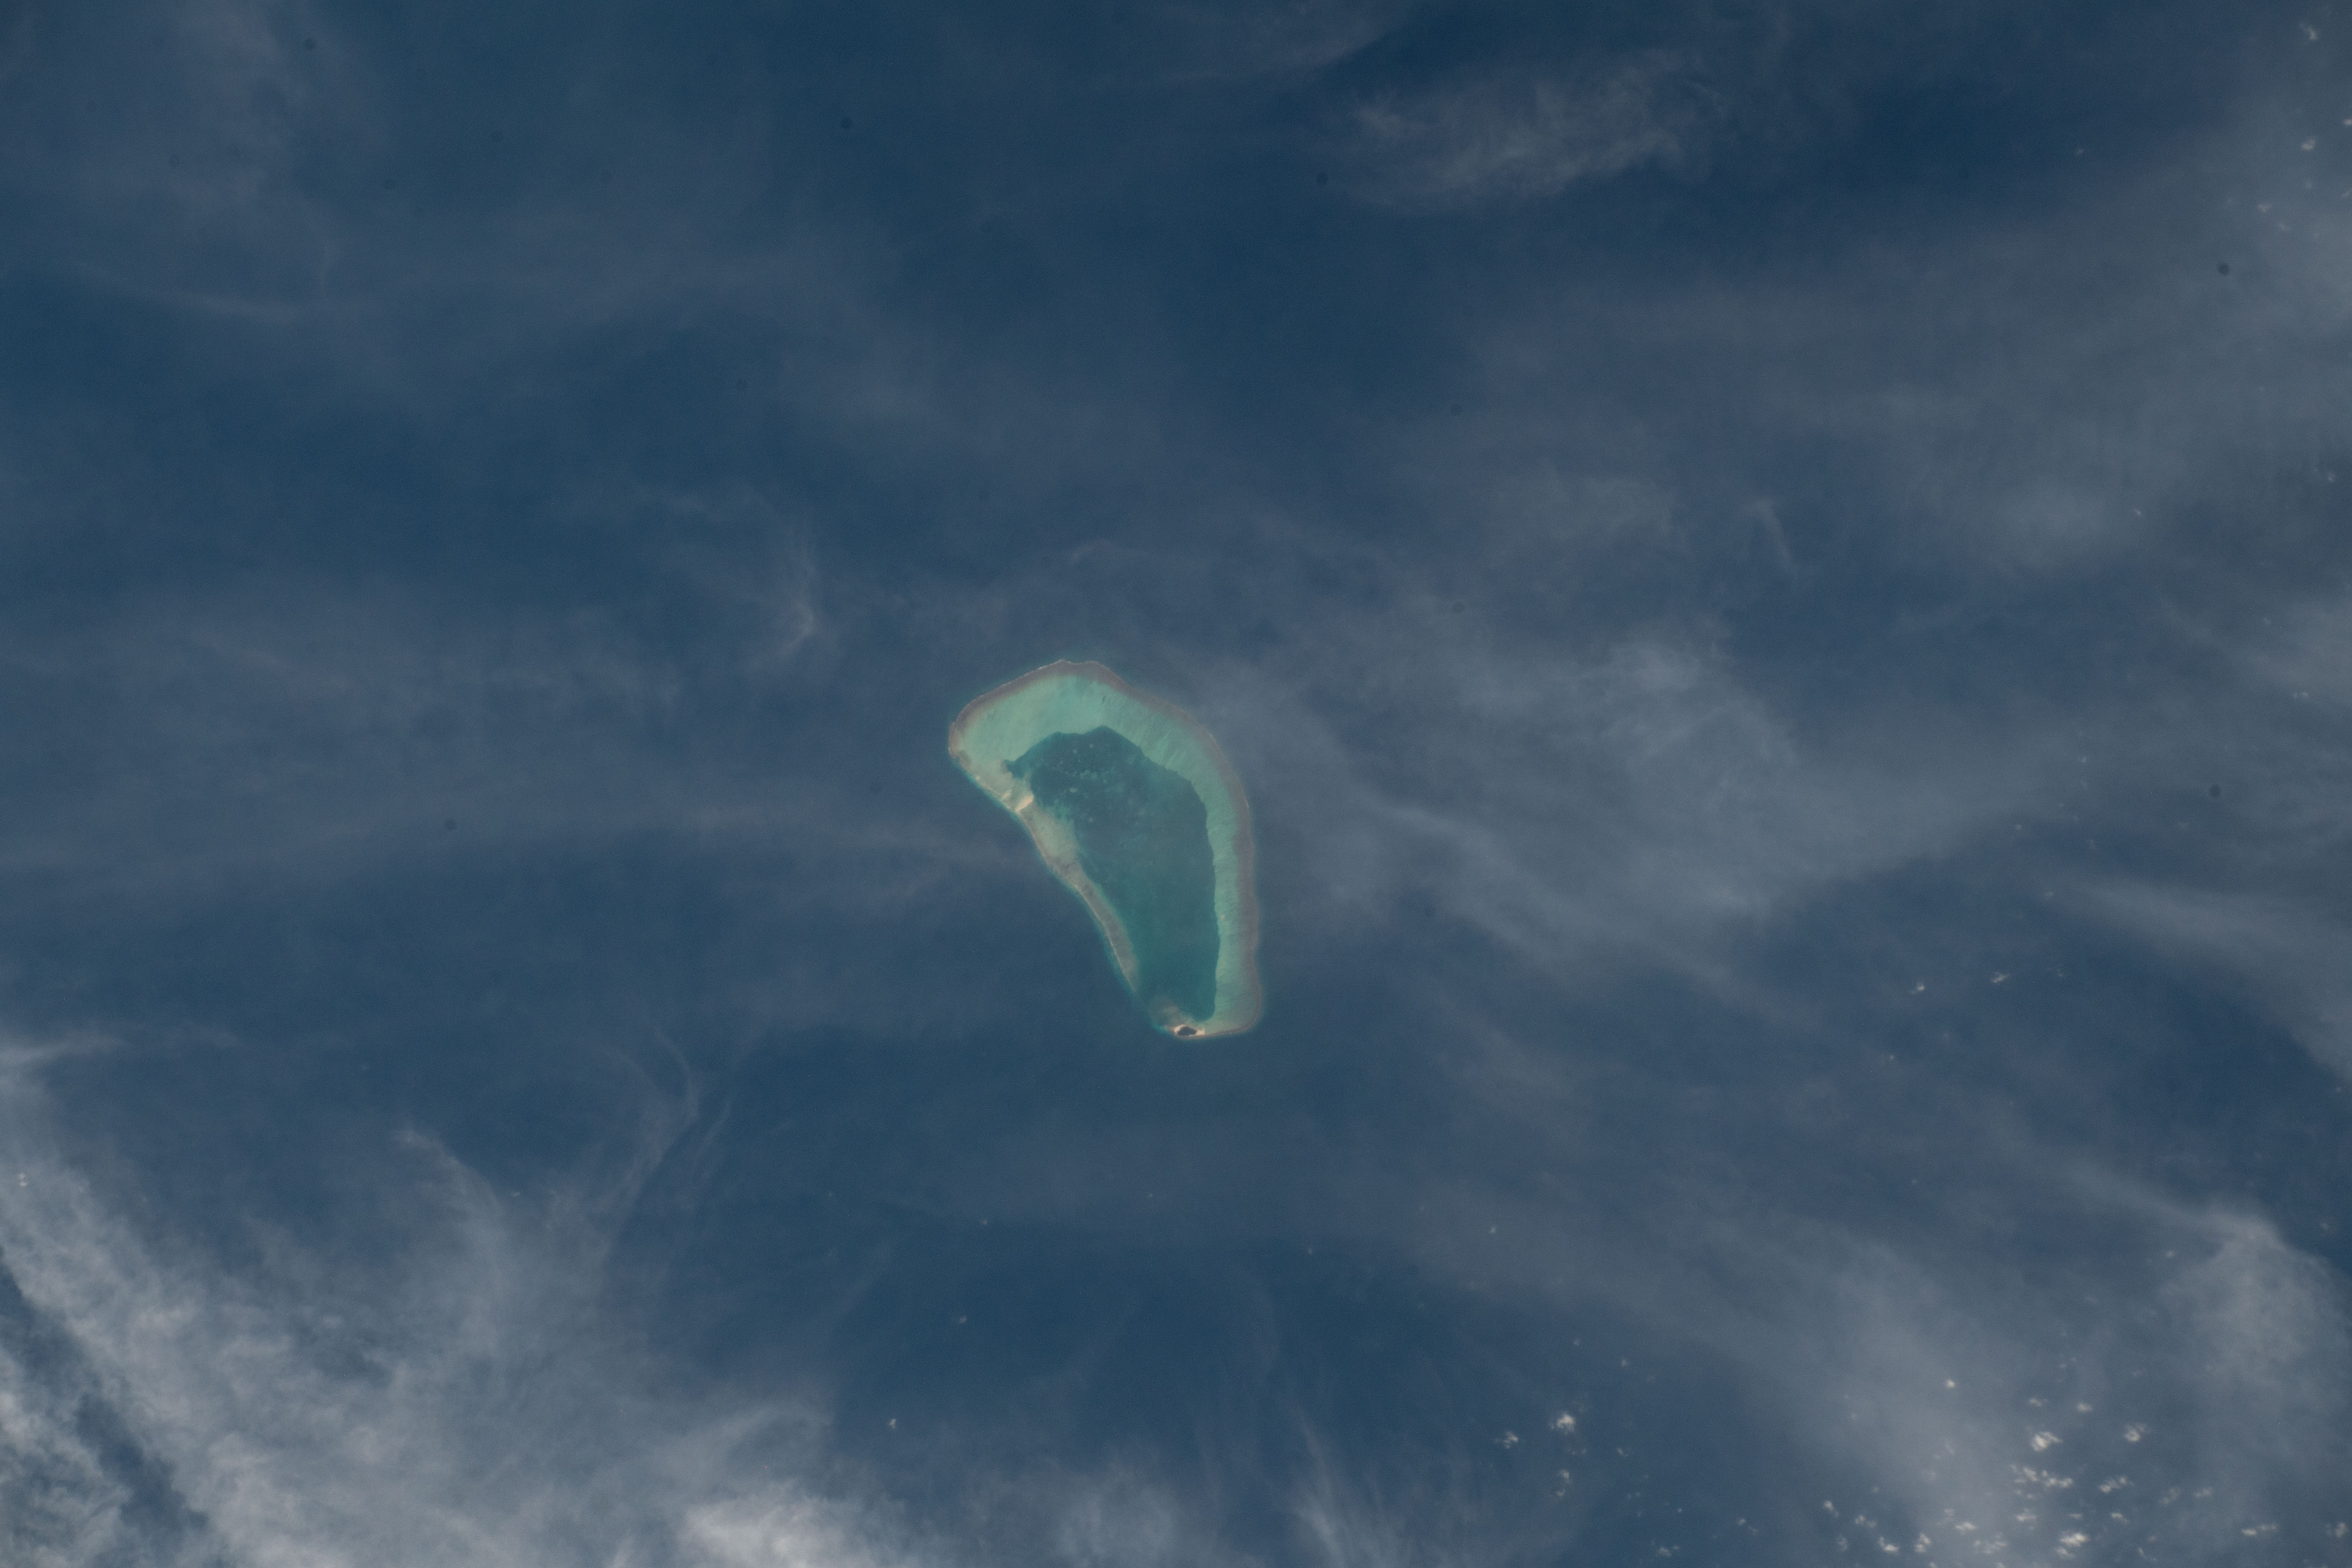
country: LAKSHADWEEP ISLANDS
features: ARABIAN SEA, BITRA ISLAND
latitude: 11.6
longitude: 72.1
